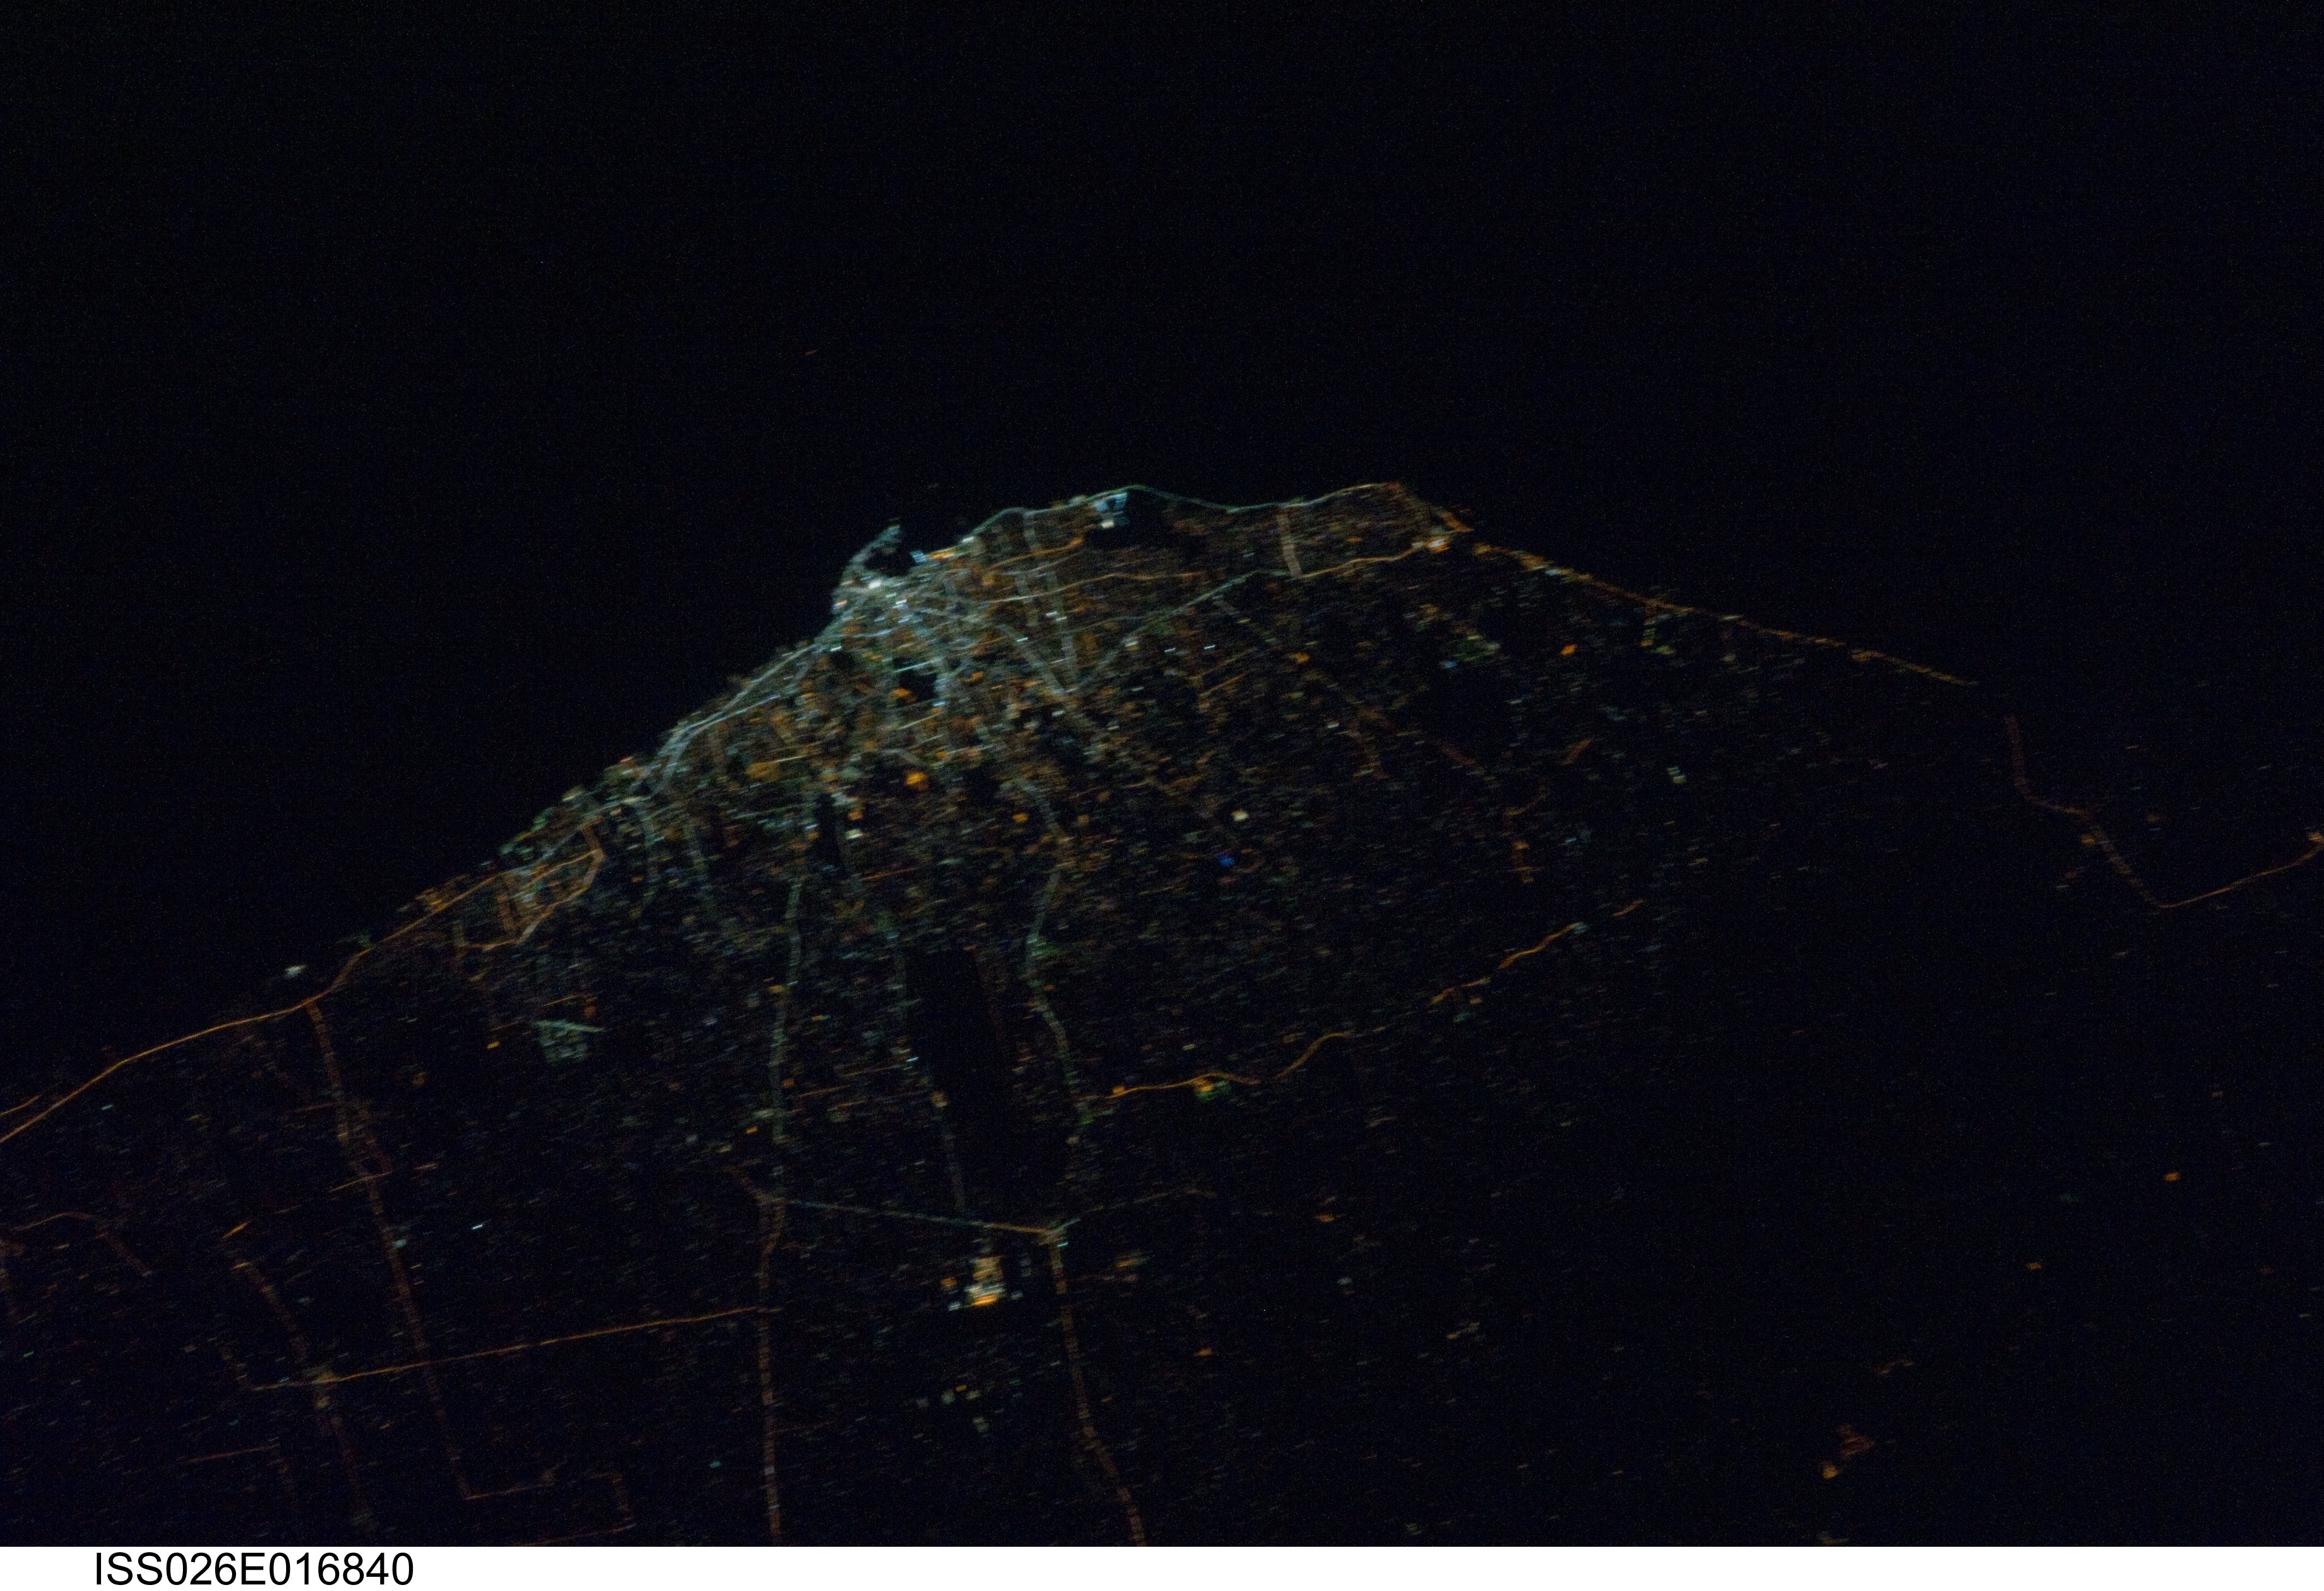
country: LIBYA
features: TRIPOLI AREA AT NIGHT
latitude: 32.8
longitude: 13.3
